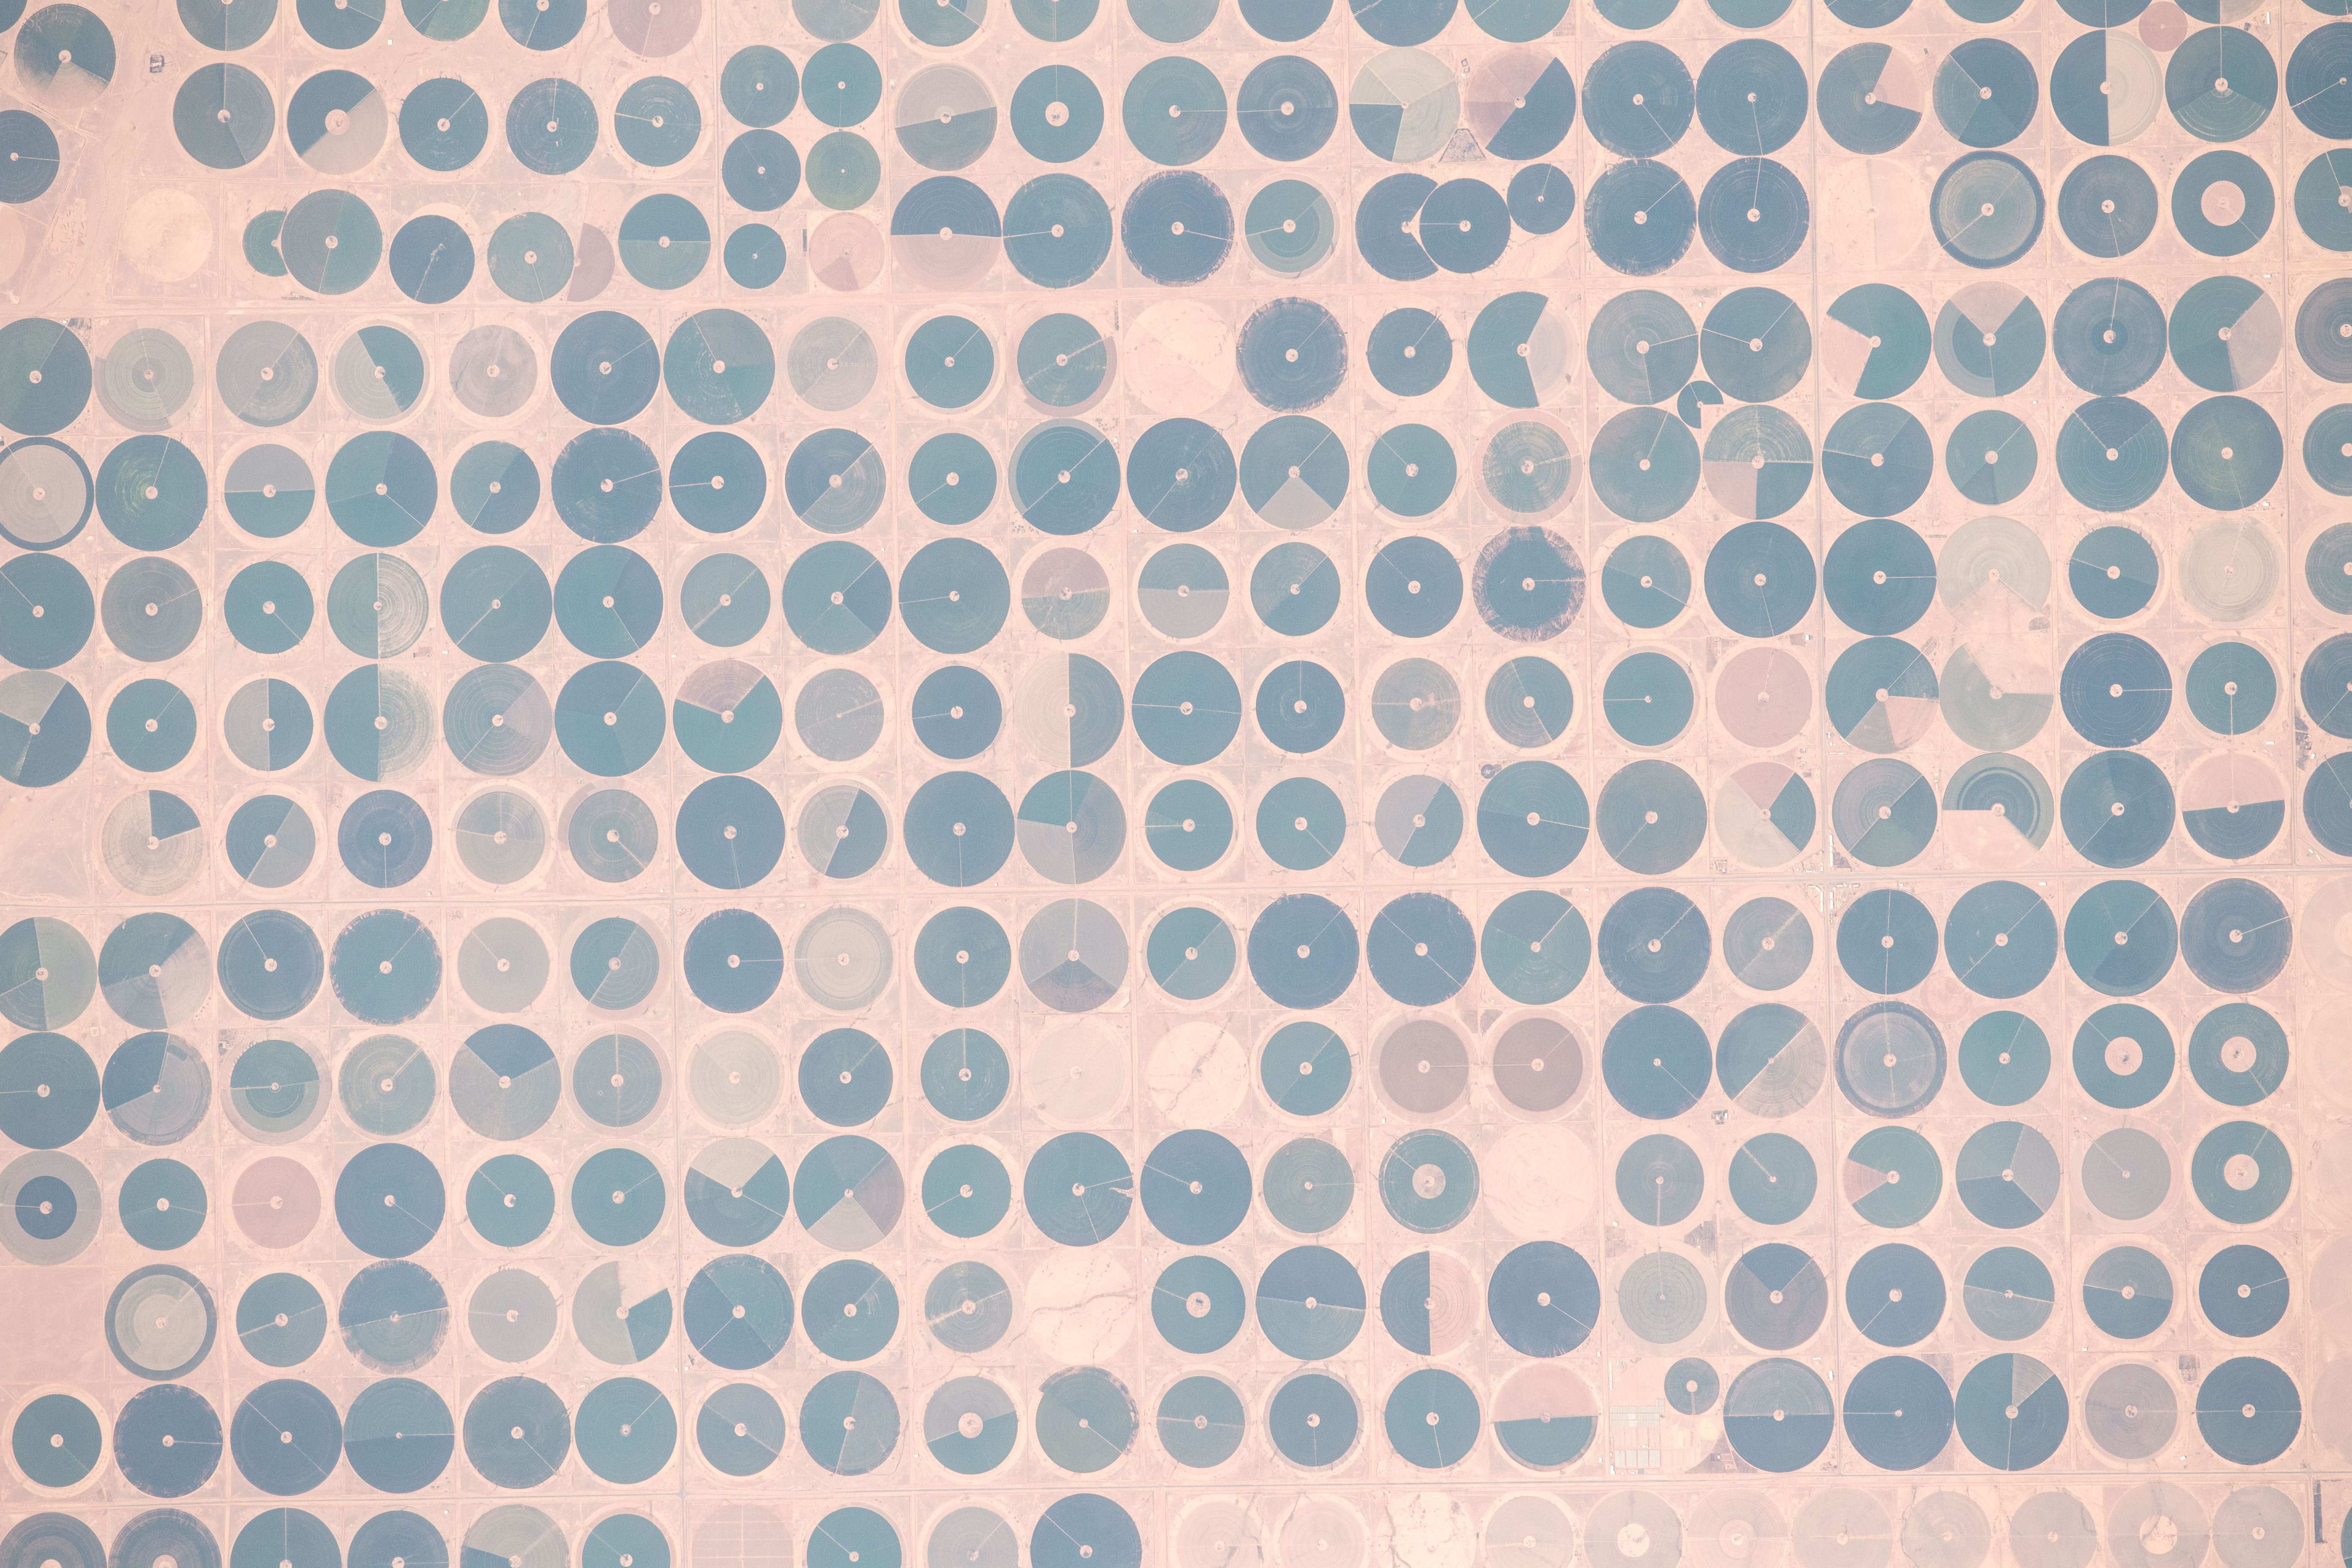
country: SAUDI ARABIA
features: AGRICULTURE
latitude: 30.2
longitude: 38.2
